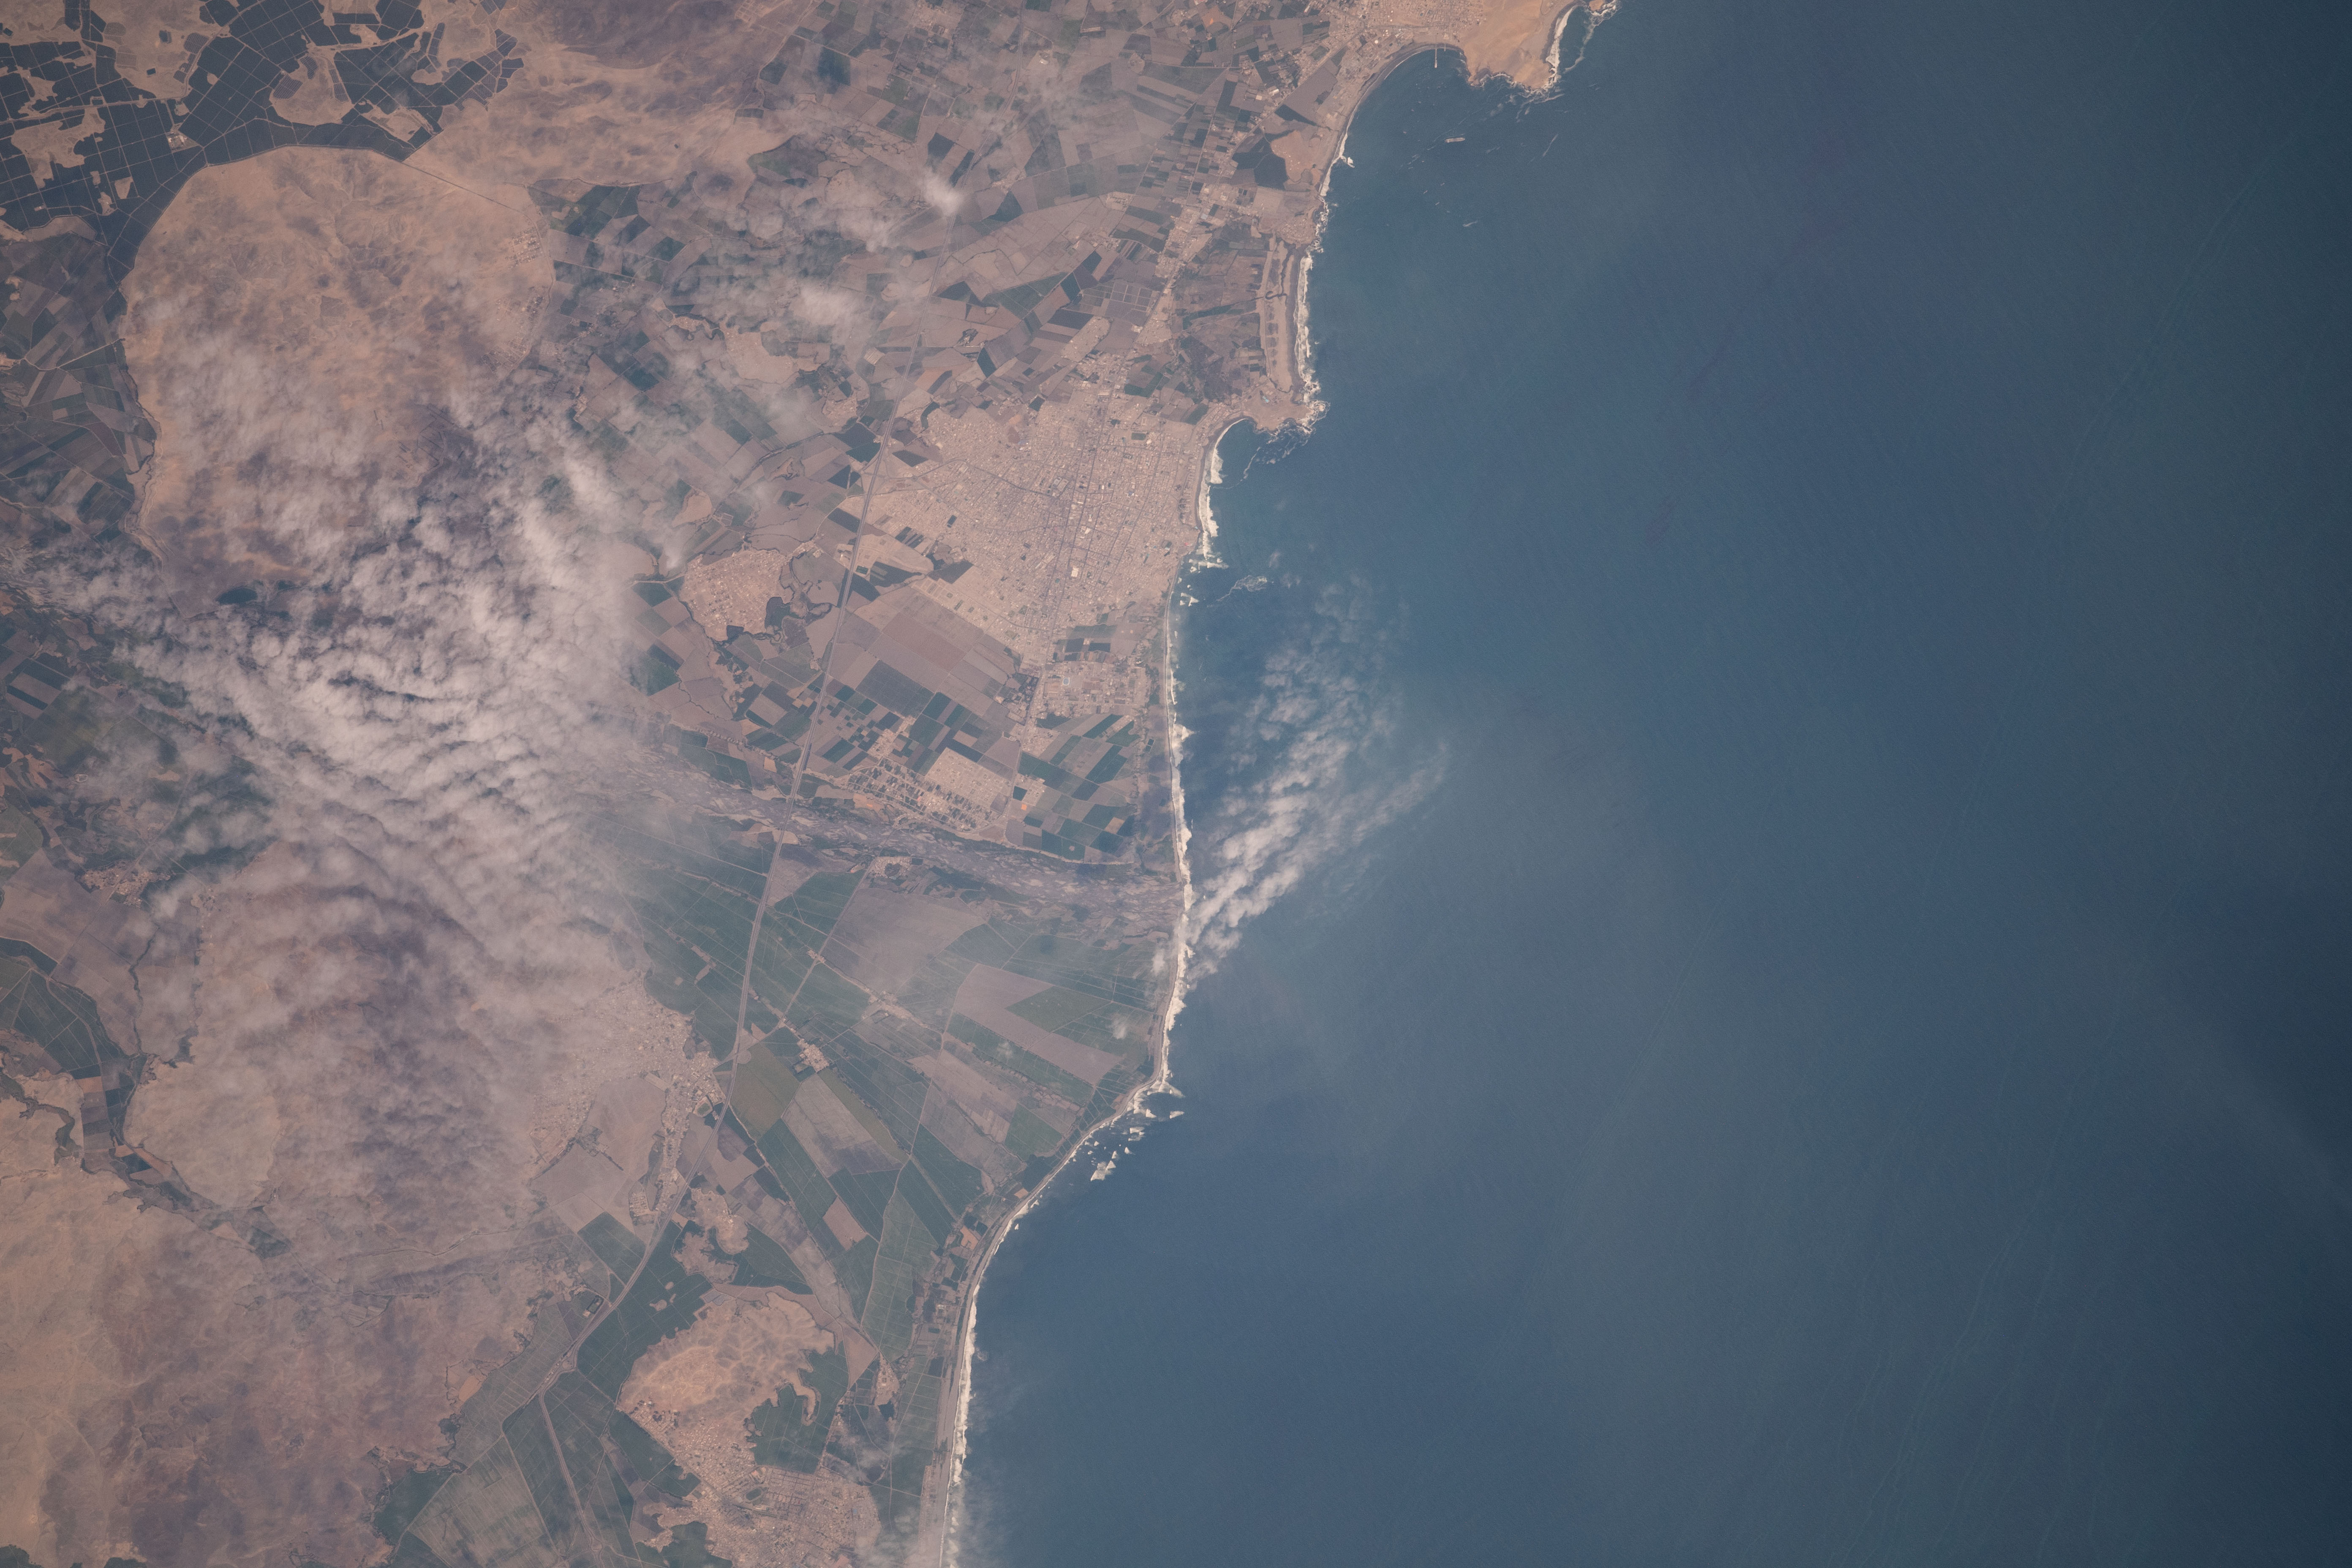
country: PERU
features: SANTA CATALINA
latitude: -10.7
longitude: -77.8
